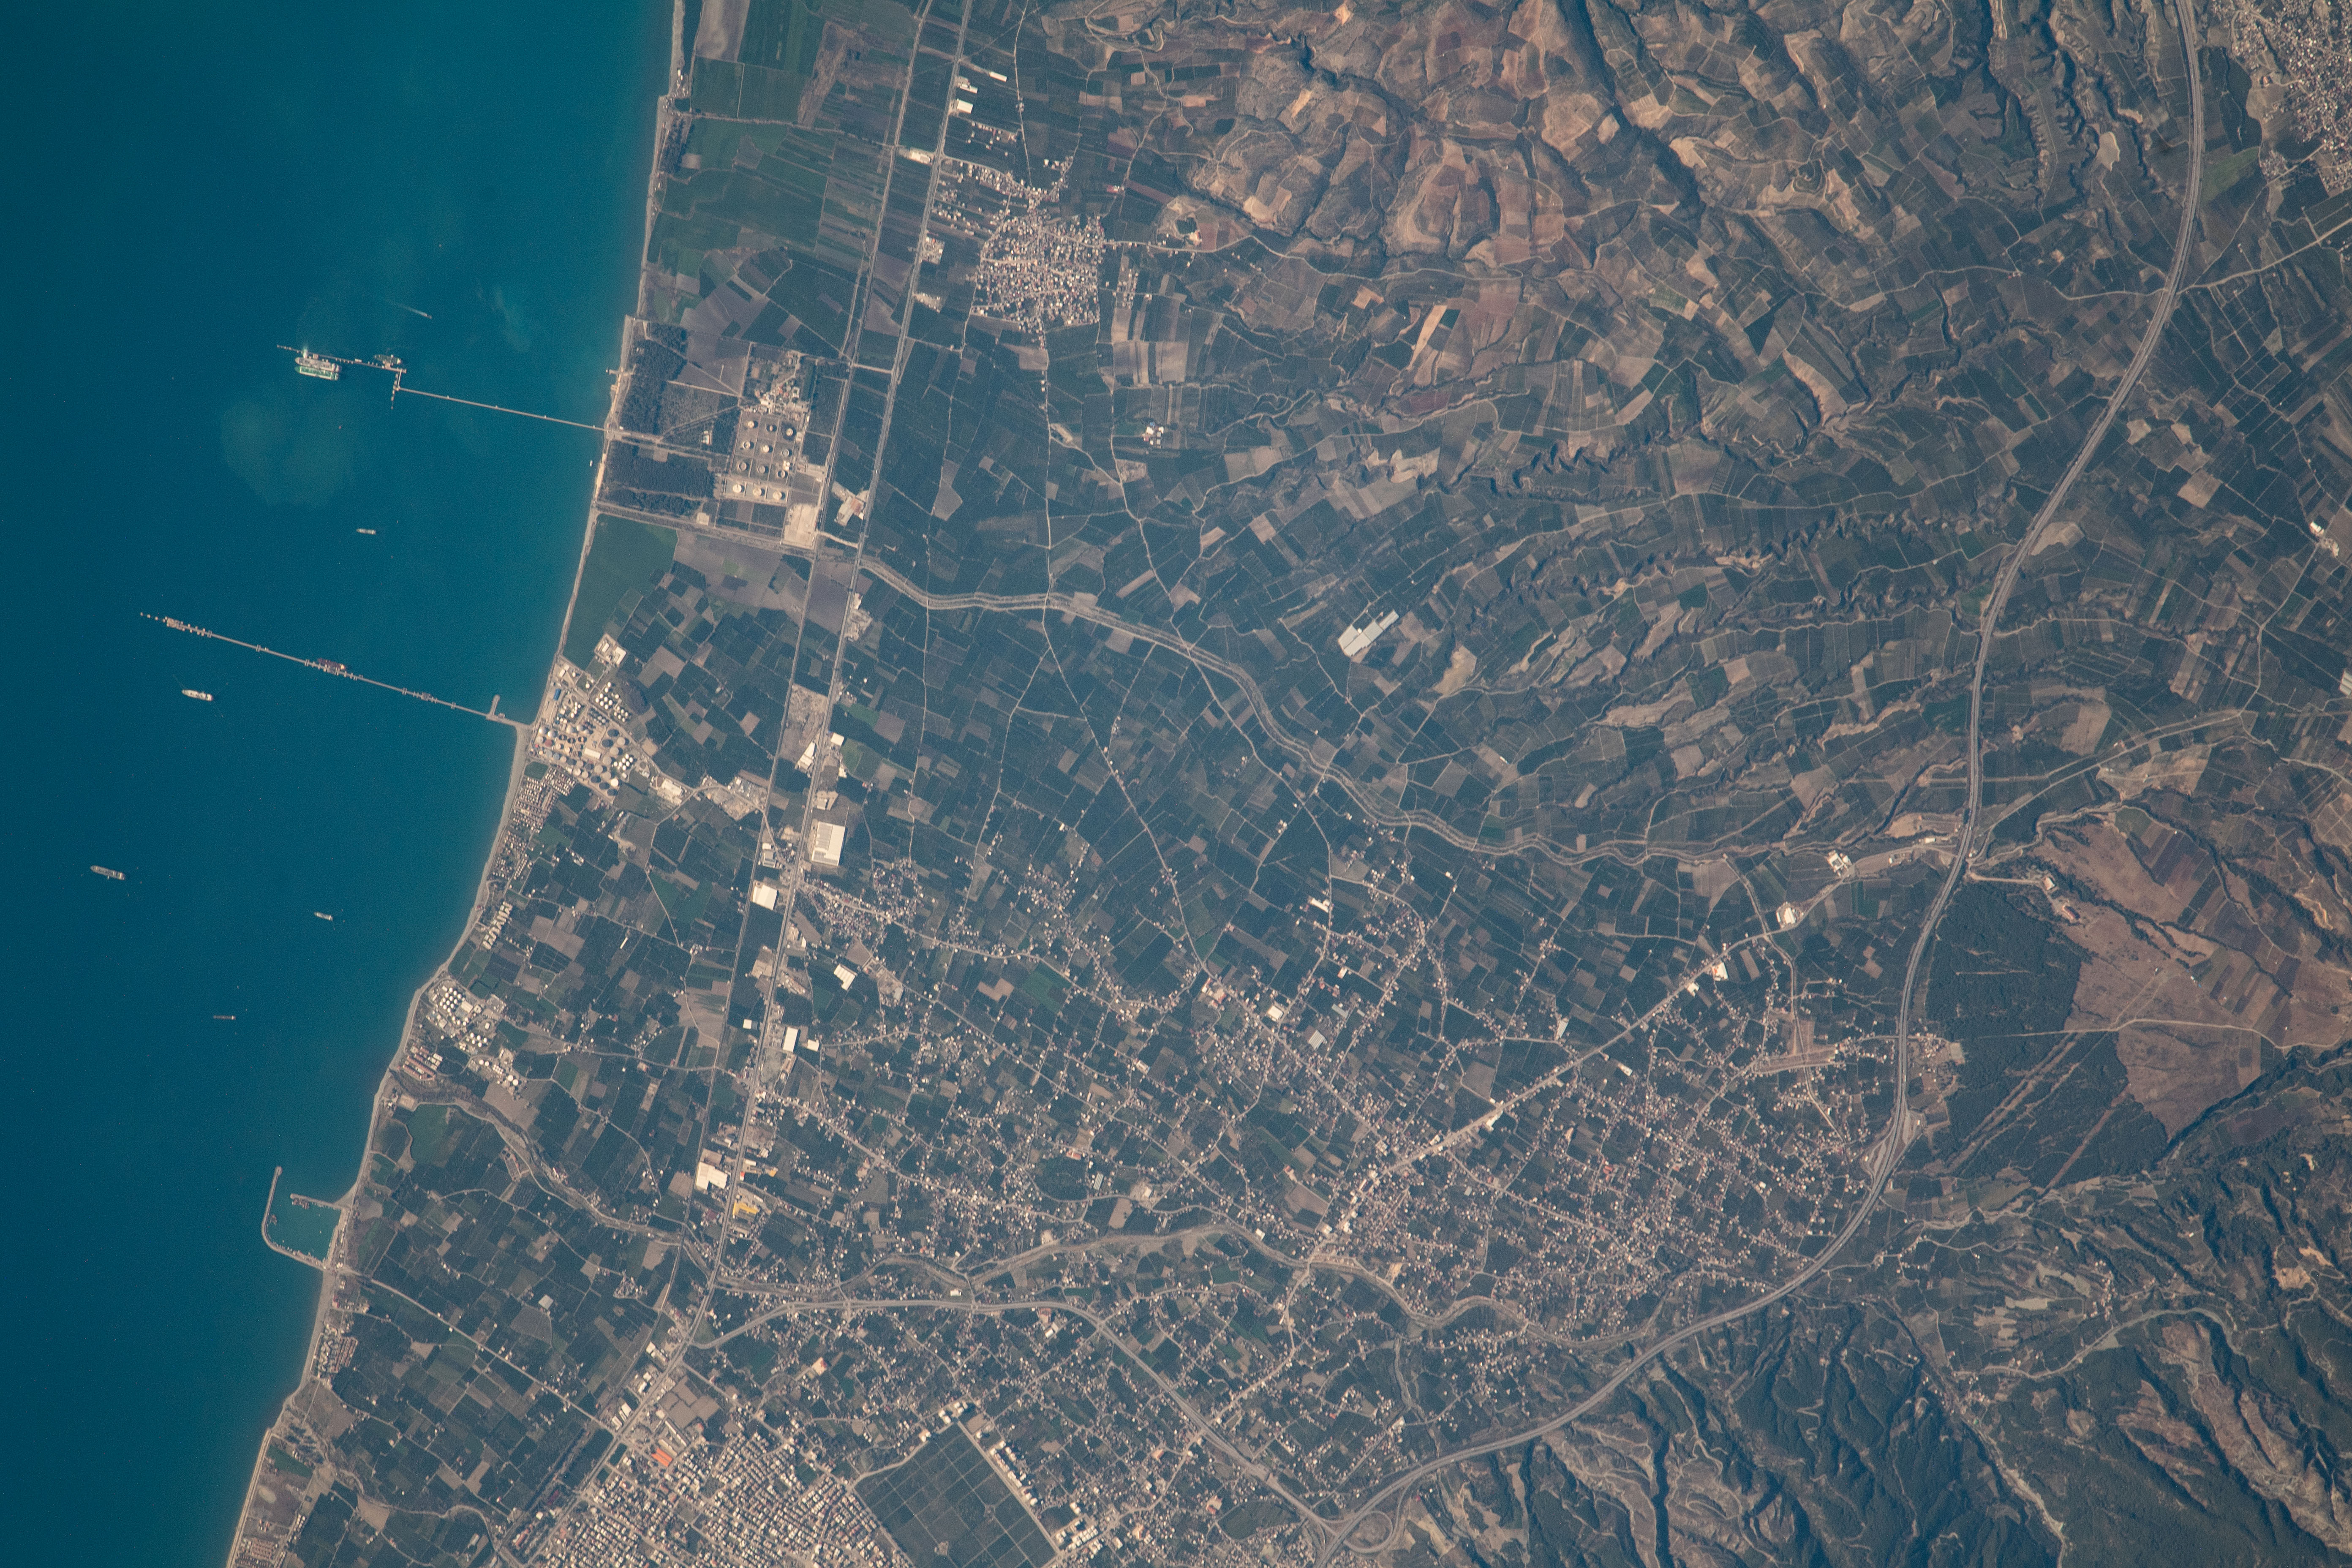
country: TURKEY
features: DORTYOL
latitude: 36.9
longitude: 36.2
